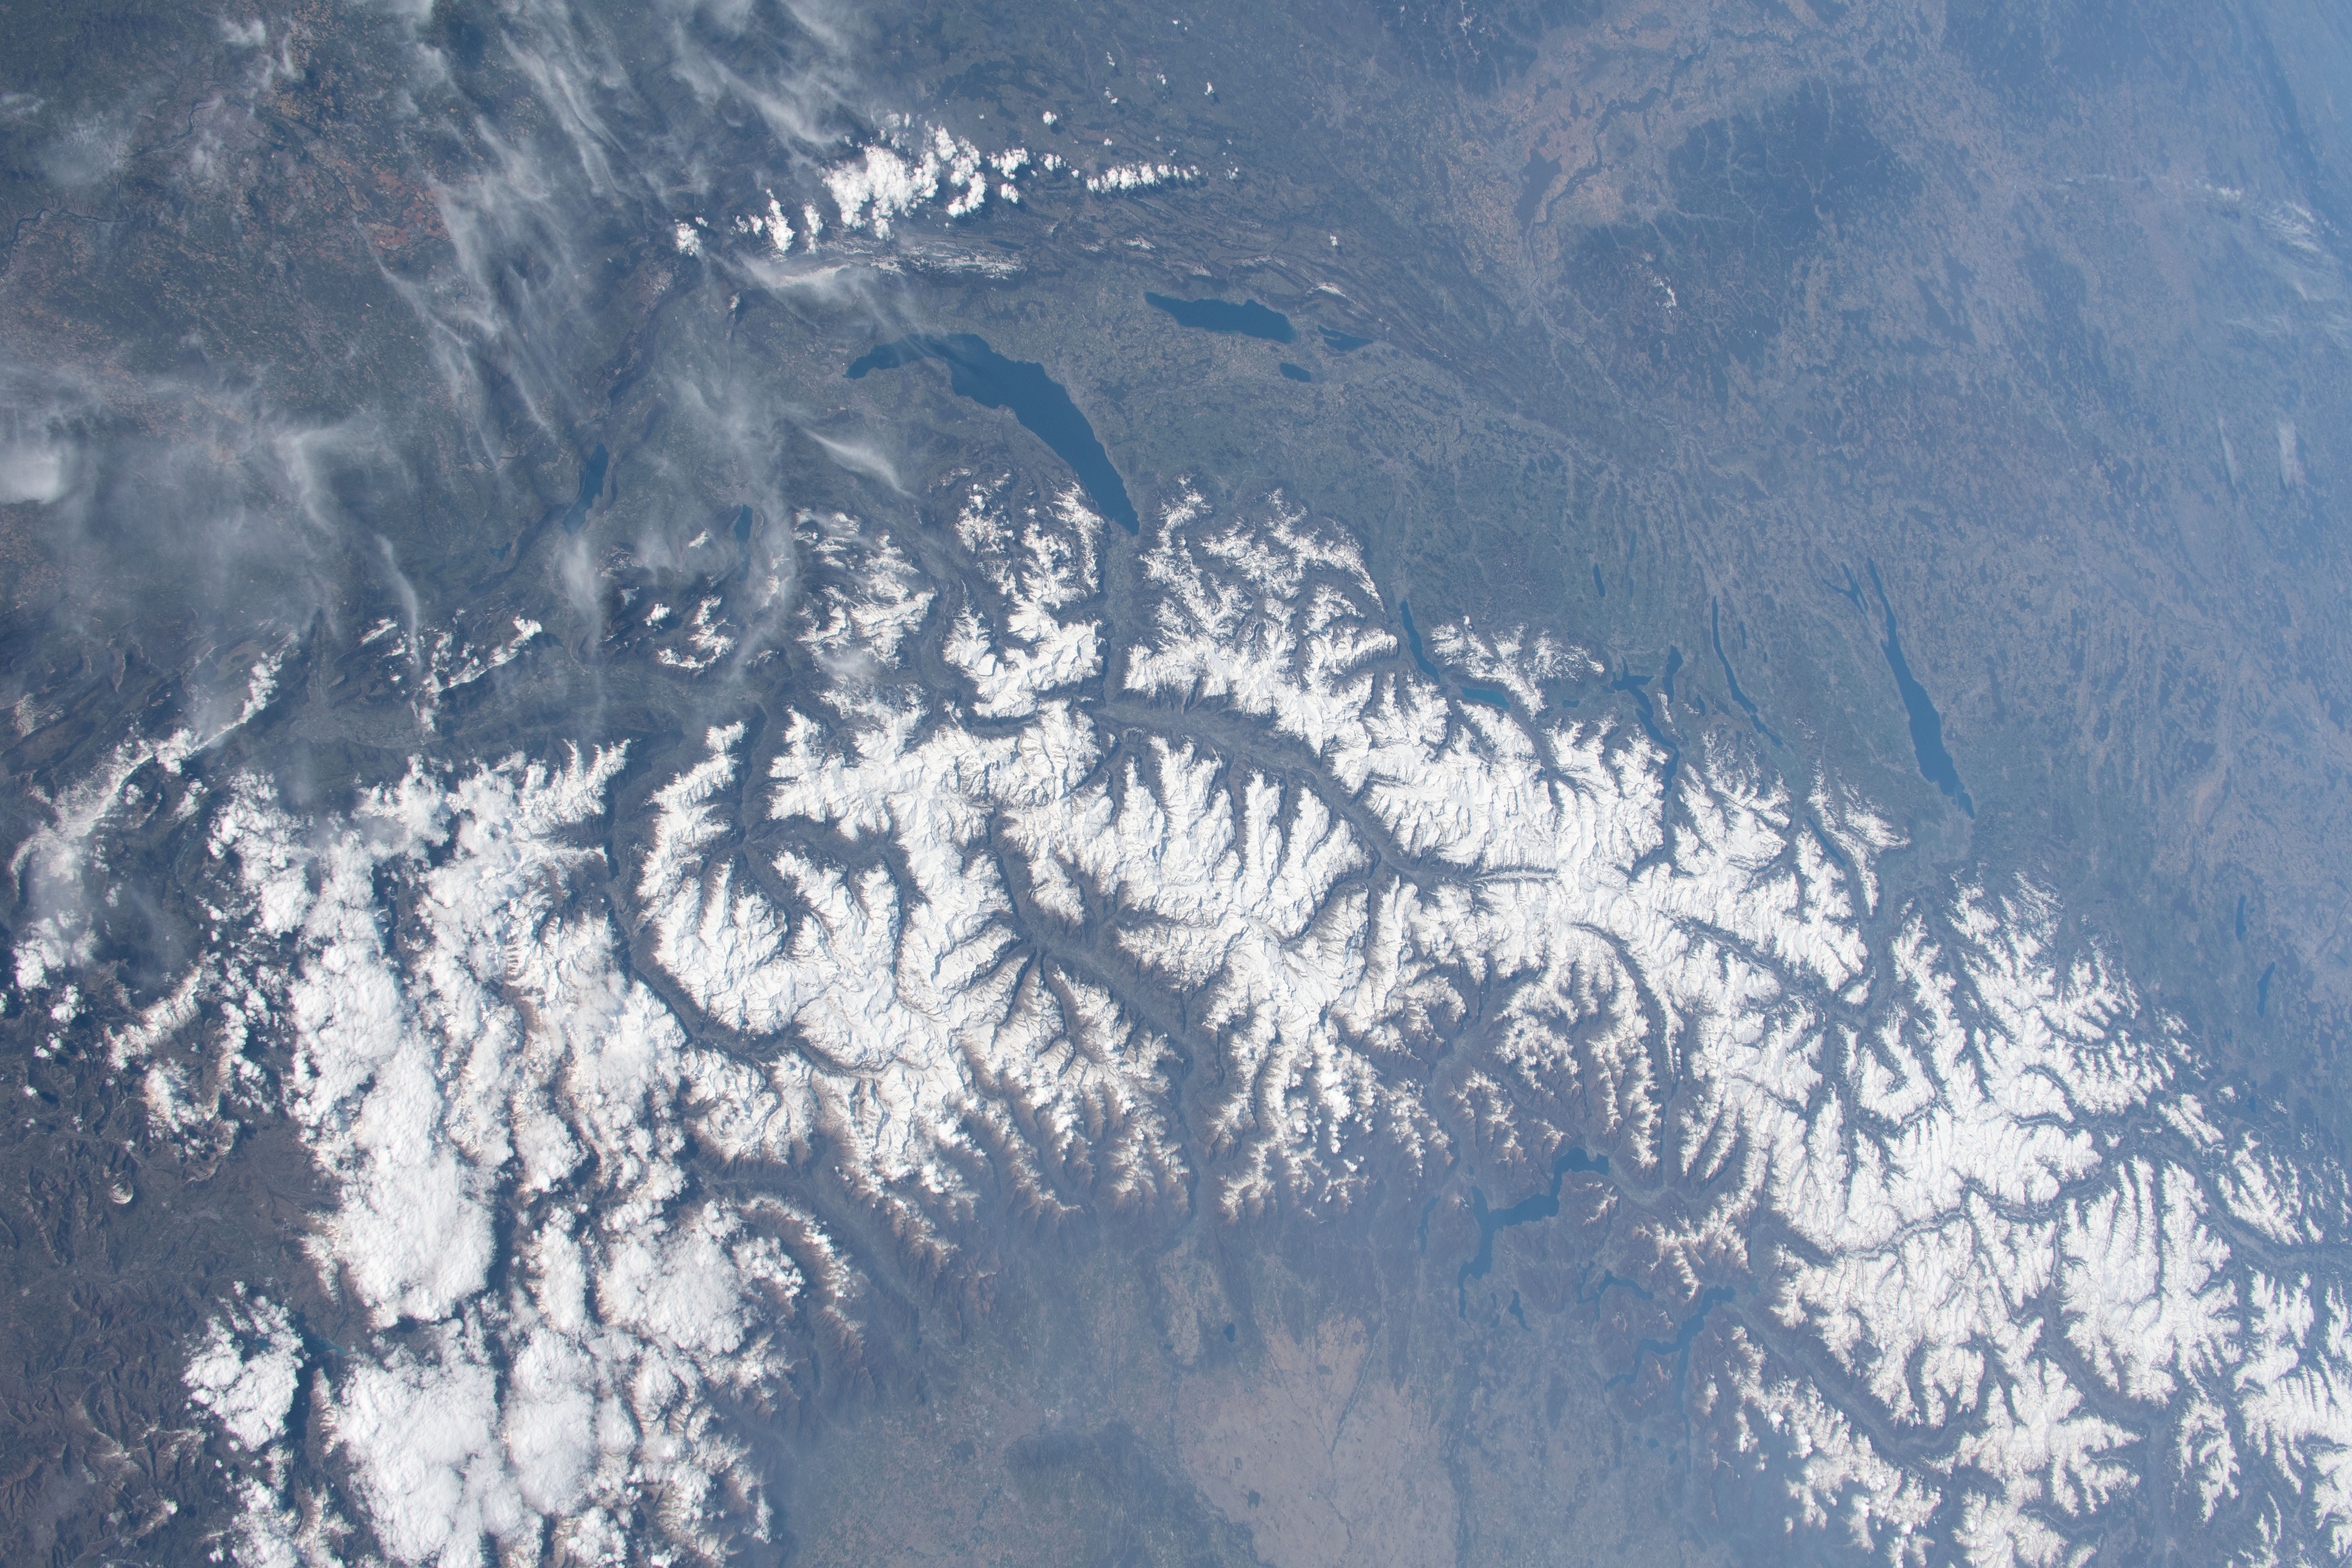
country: SWITZERLAND
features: SWITZERLAND
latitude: 46.5
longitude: 8.5
